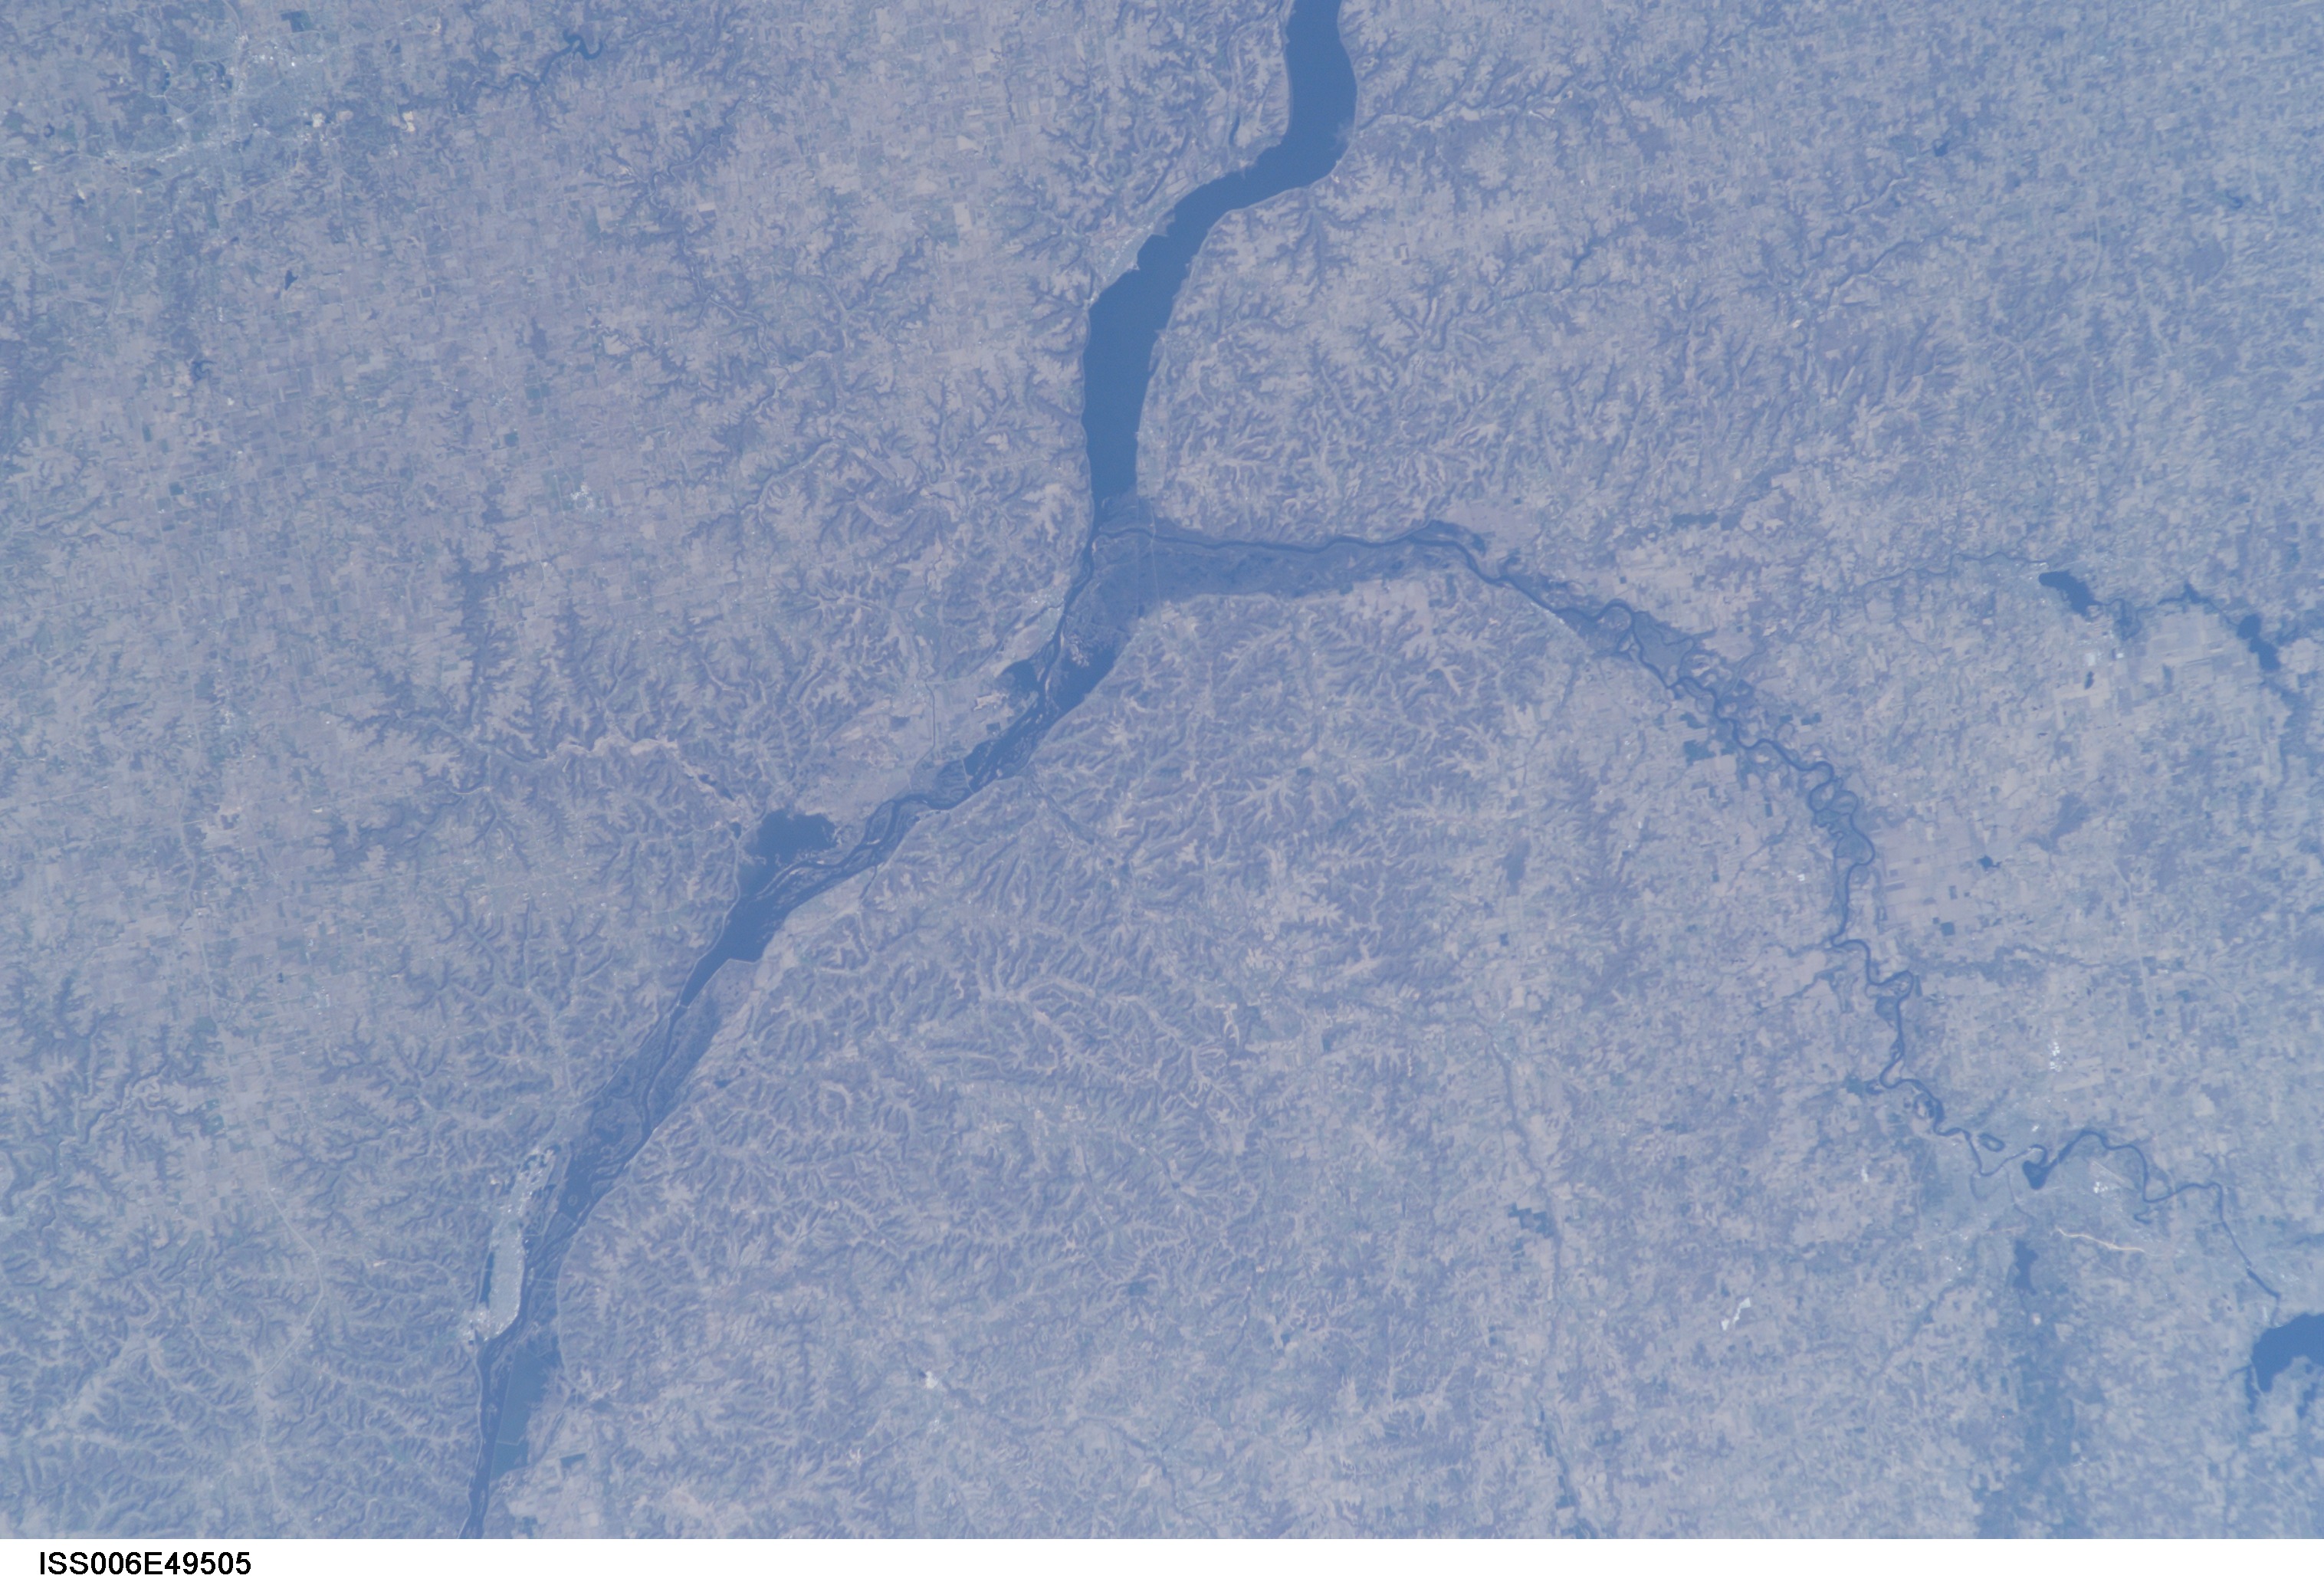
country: USA-WISCONSIN
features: MISSISSIPPI RIVER, LAKE CITY
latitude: 44.5
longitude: -92.0
